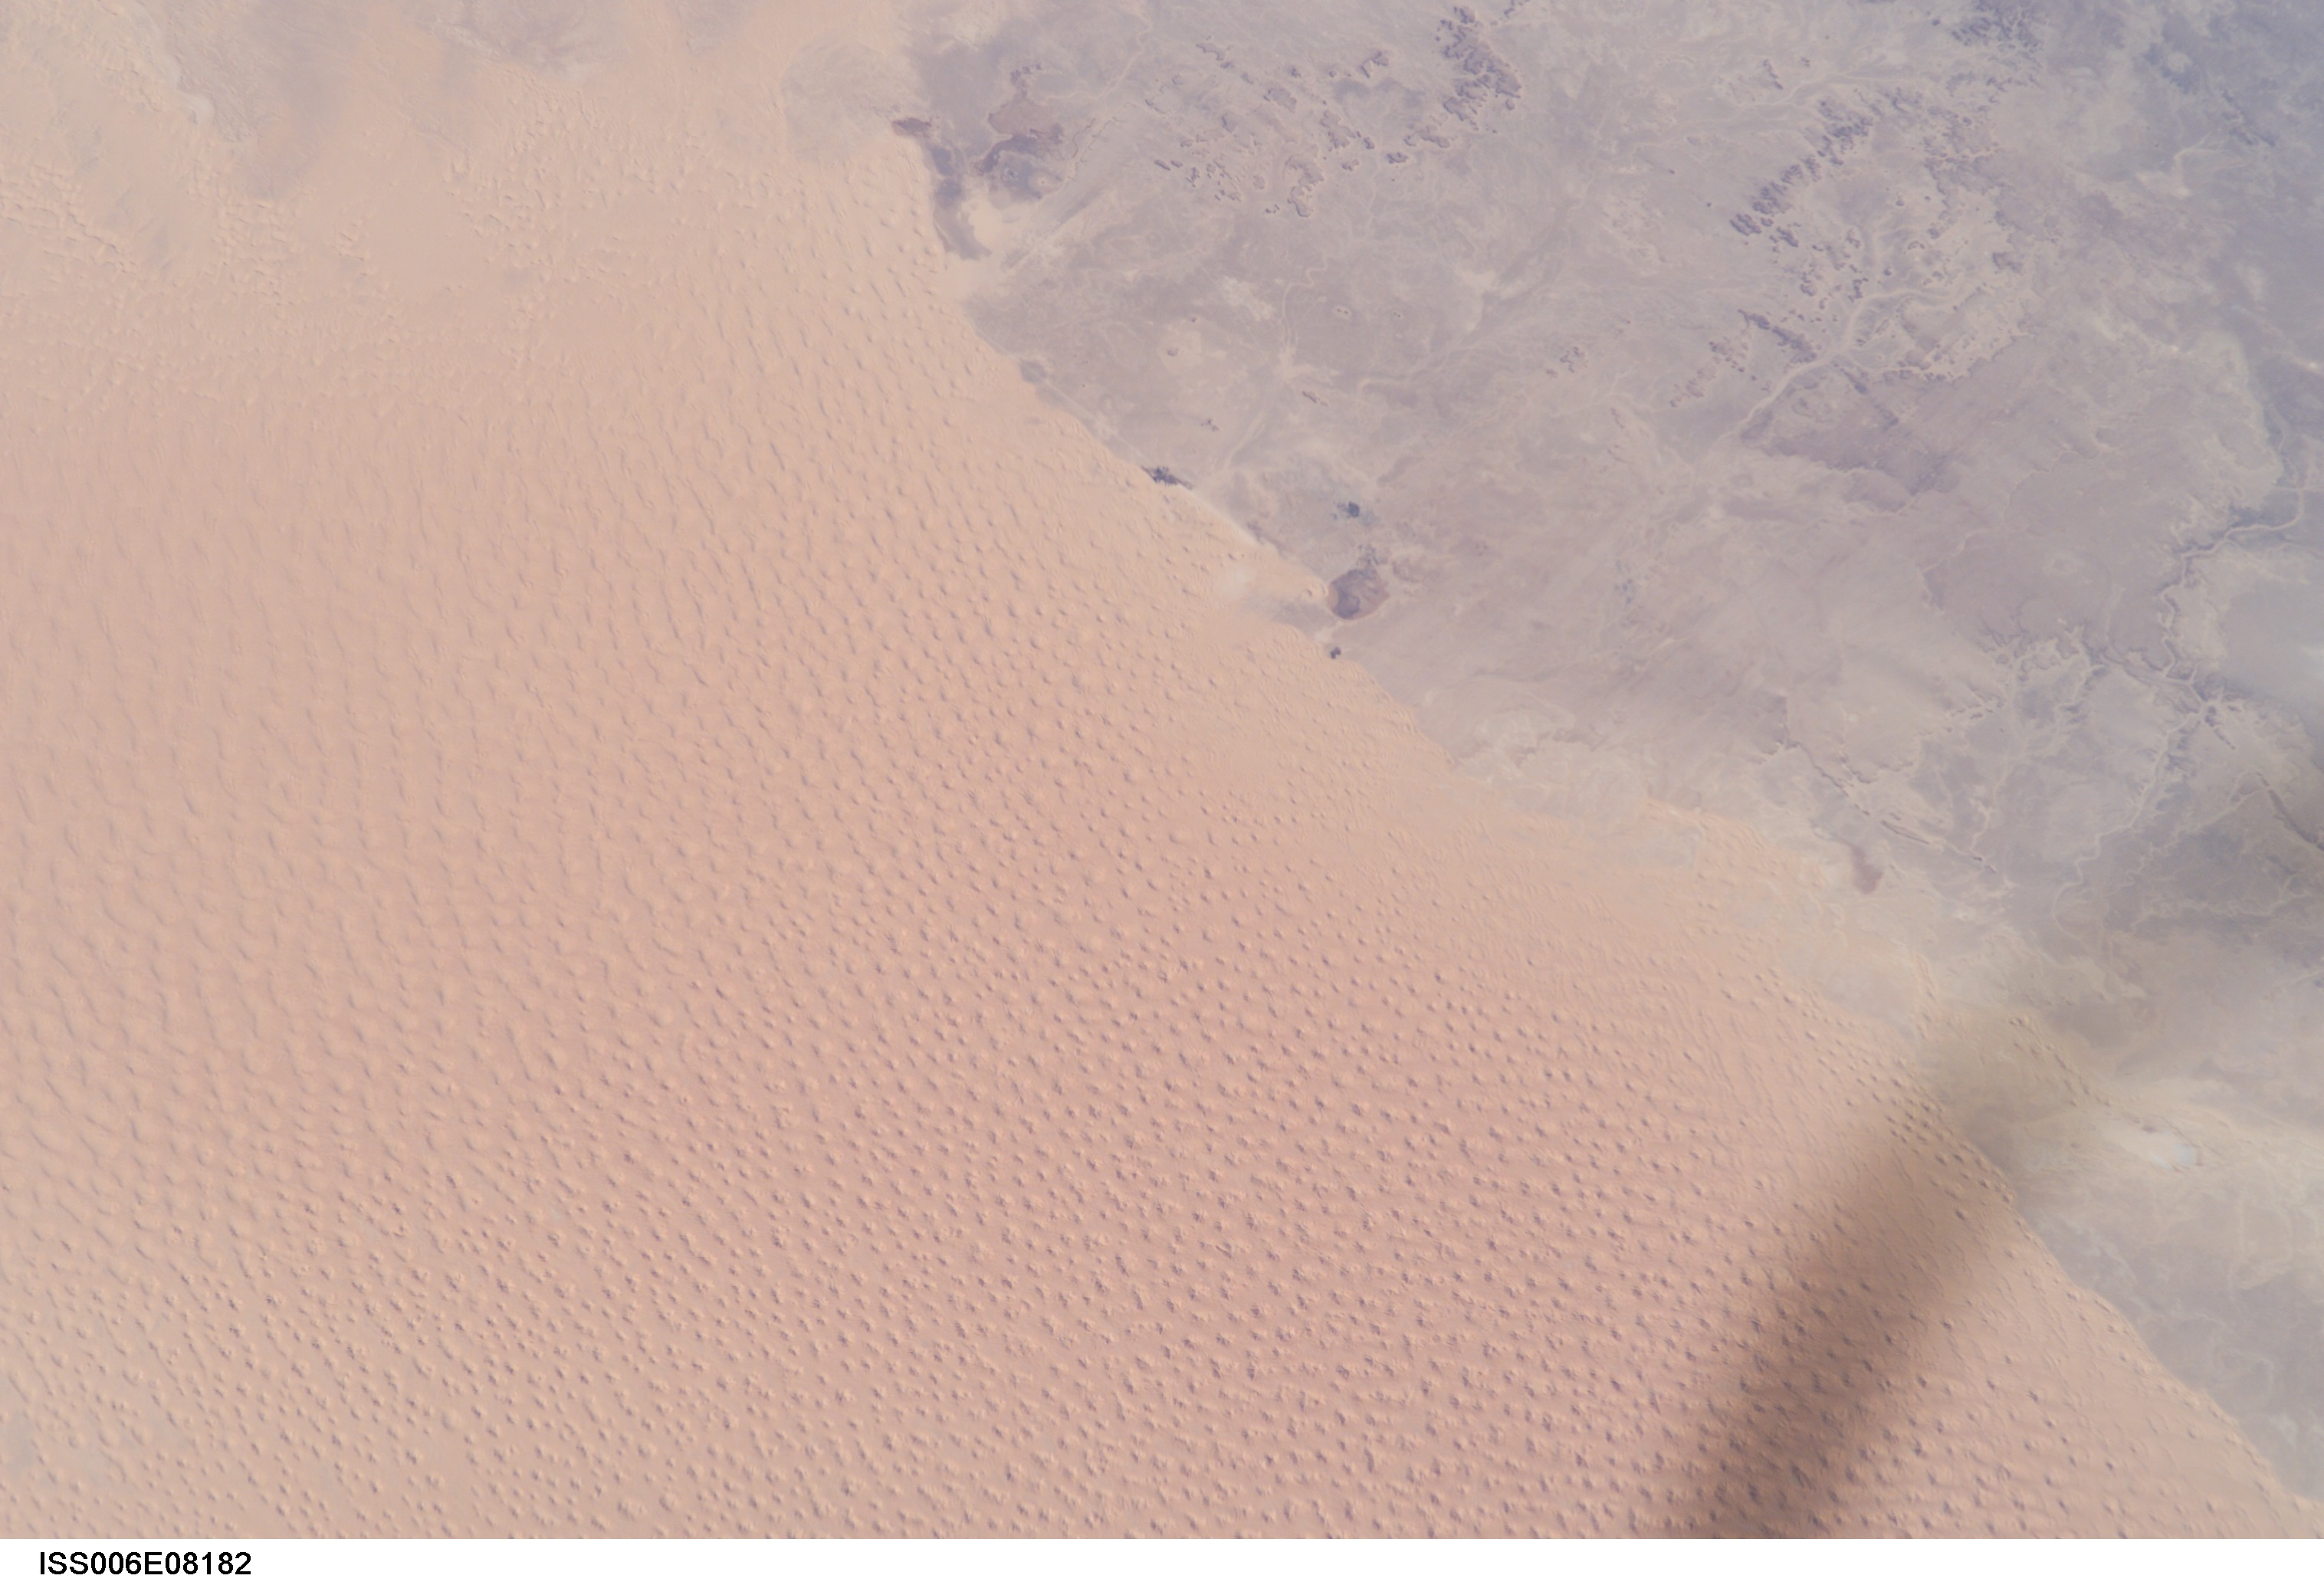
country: LIBYA
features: DUNES, MASSIF NEAR GHUDAMIS
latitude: 30.0
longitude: 9.5
